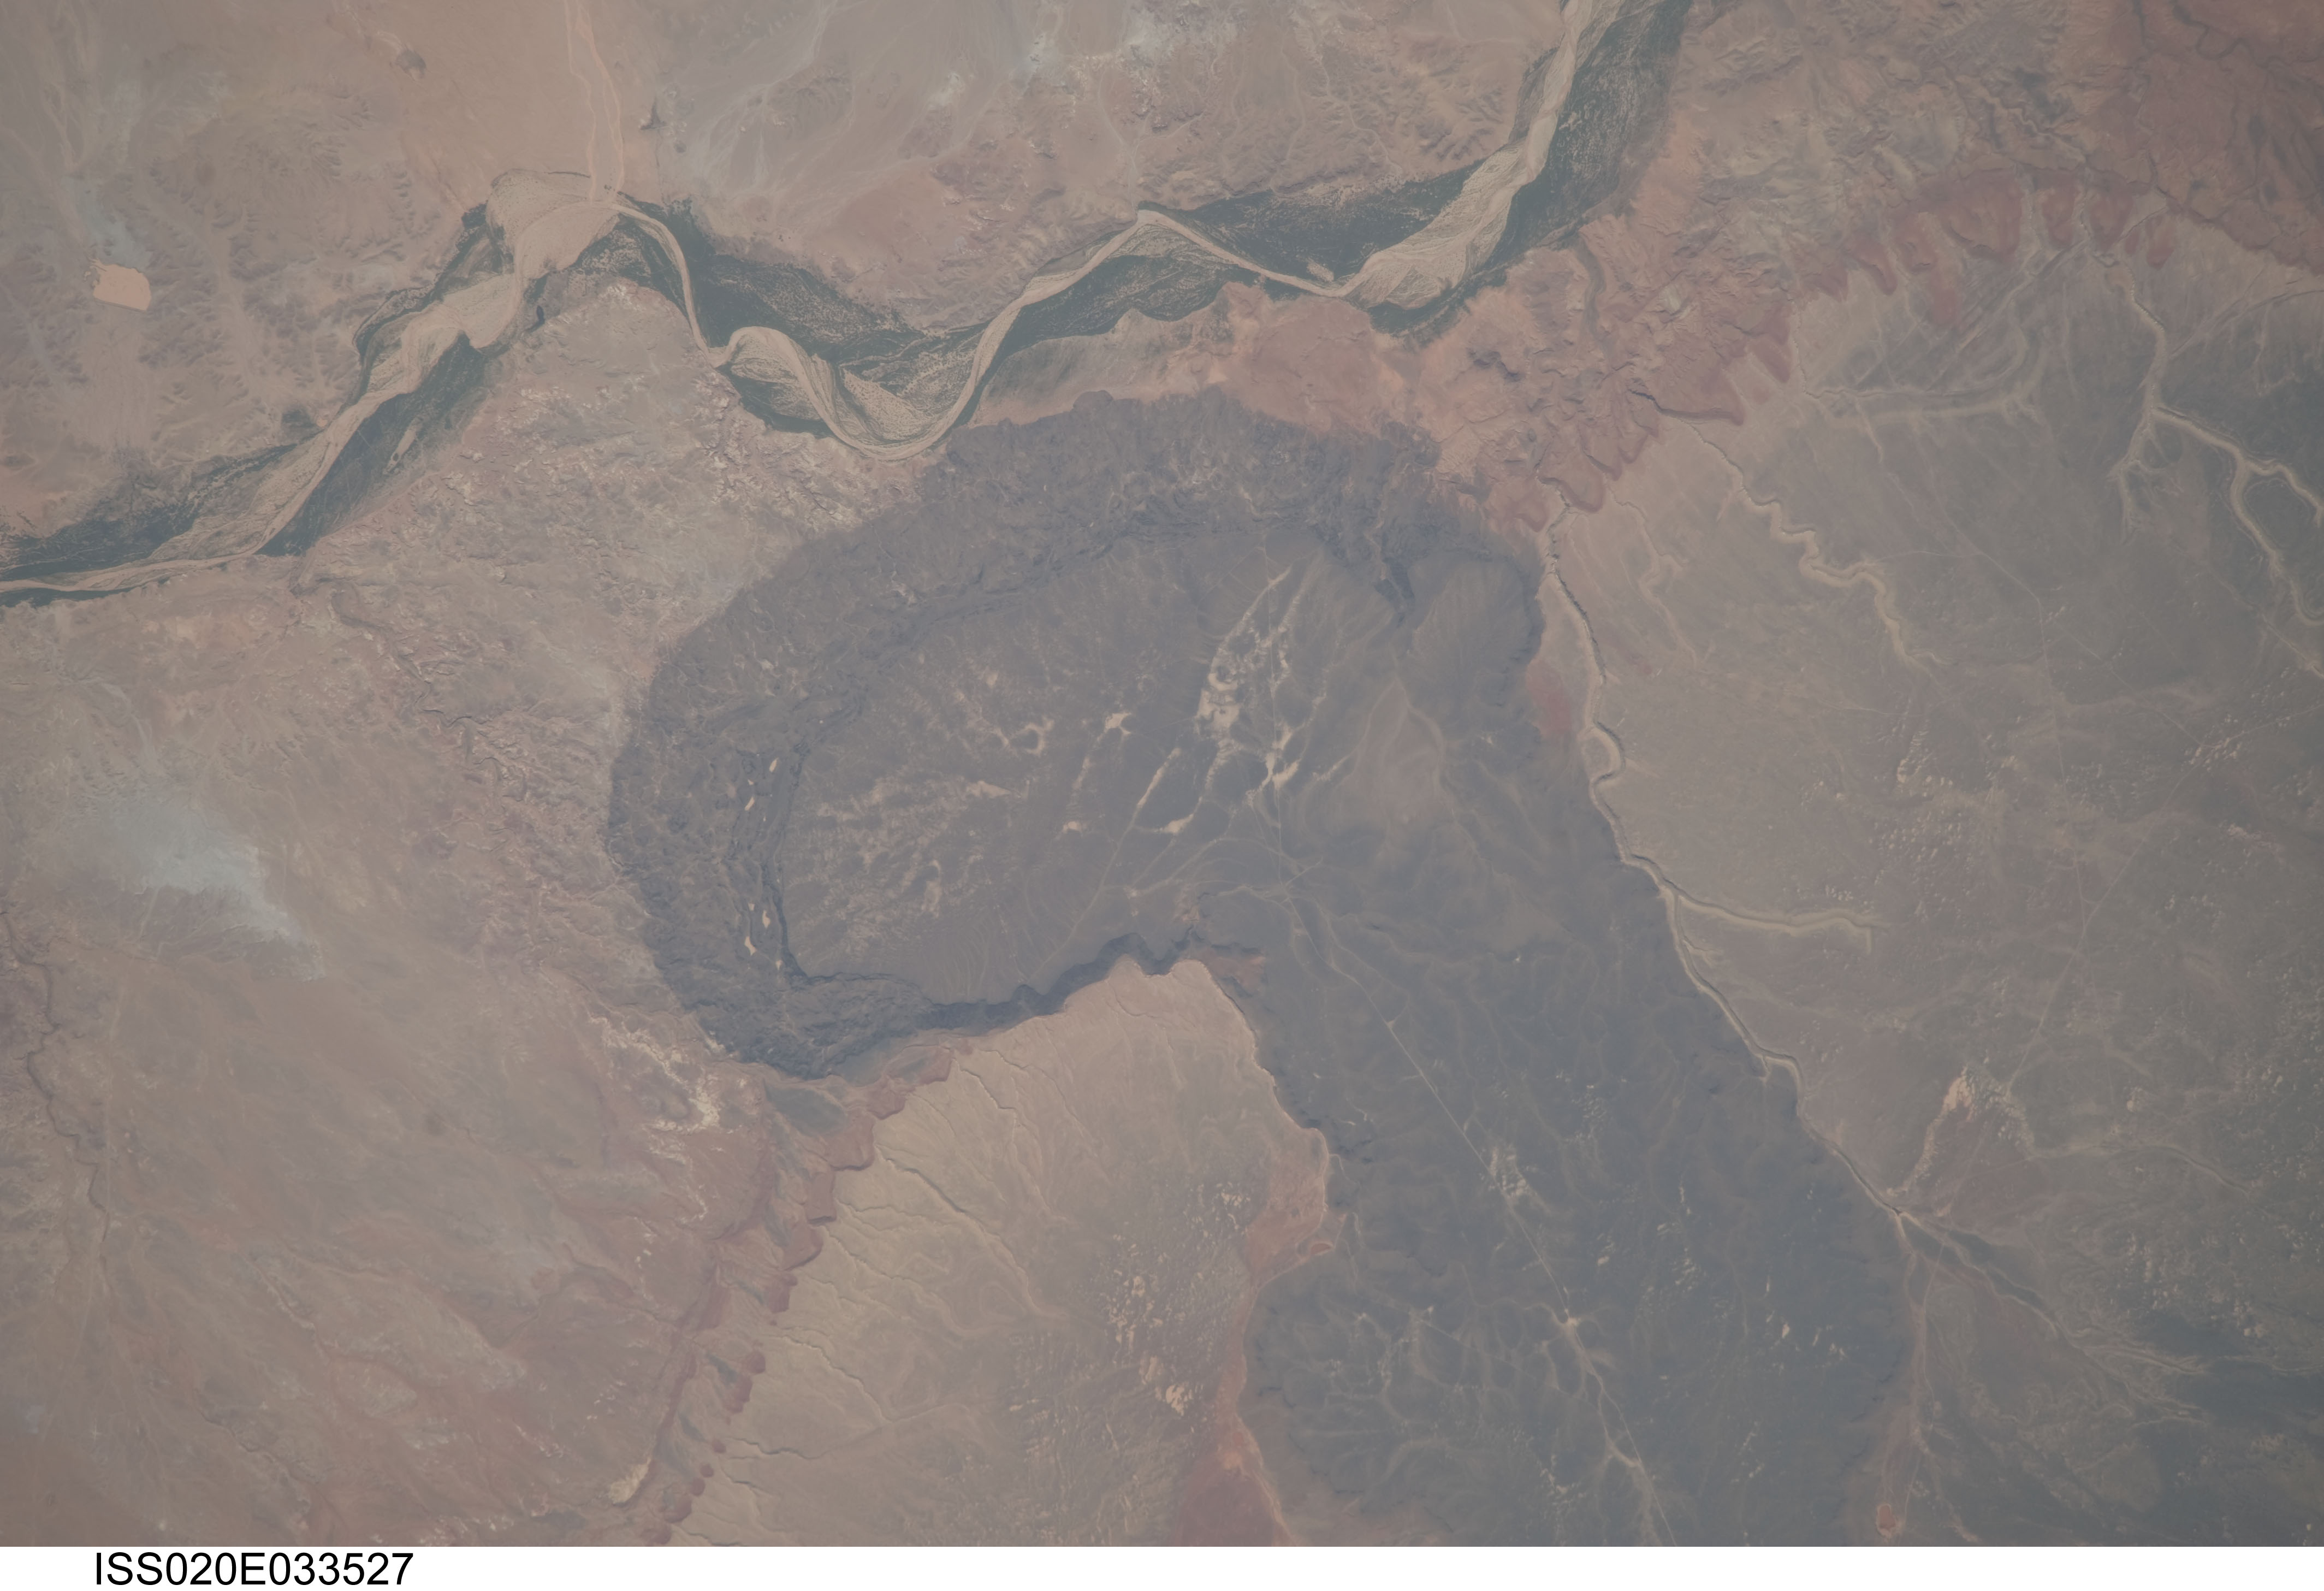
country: USA-ARIZONA
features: BLACK POINT LAVA FLOW, LITTLE COLORADO RIVER, RAVINES, ROAD
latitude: 35.7
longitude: -111.3
